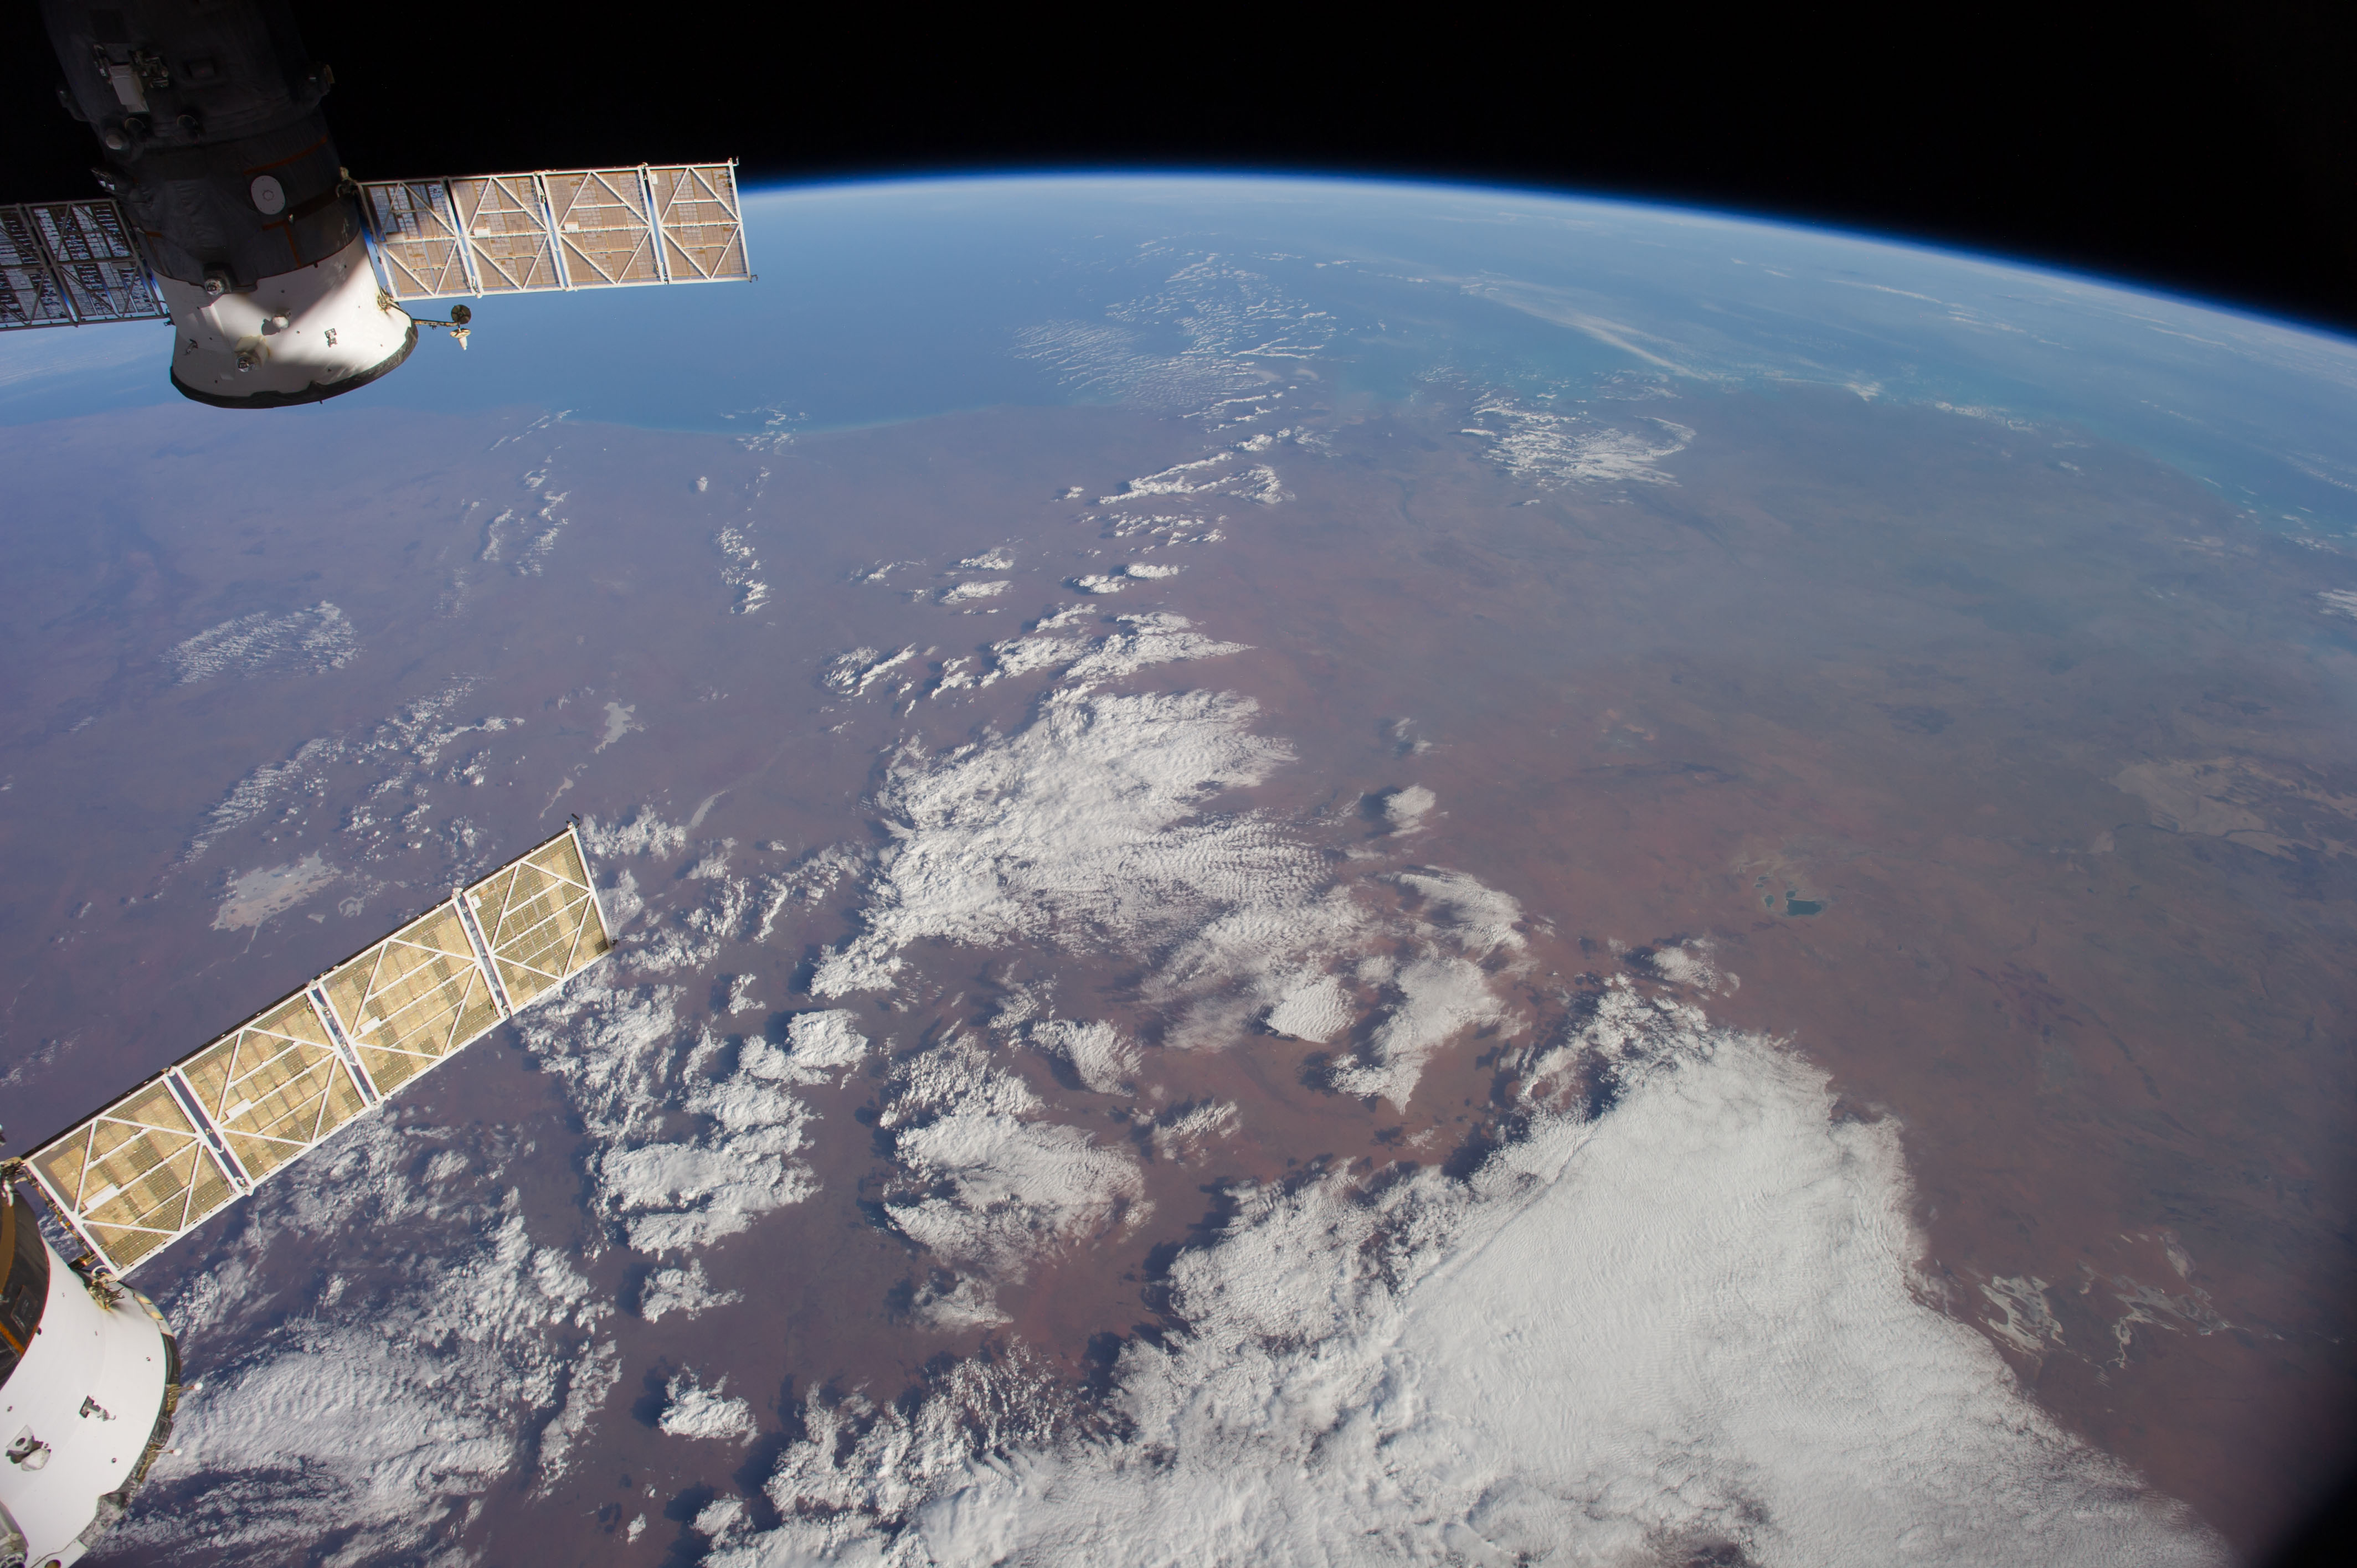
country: AUSTRALIA-WA
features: INDIAN O., L. GREGORY, GREAT SANDY DES., ATMOSPHERIC LIMB
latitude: -21.0
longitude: 125.0
